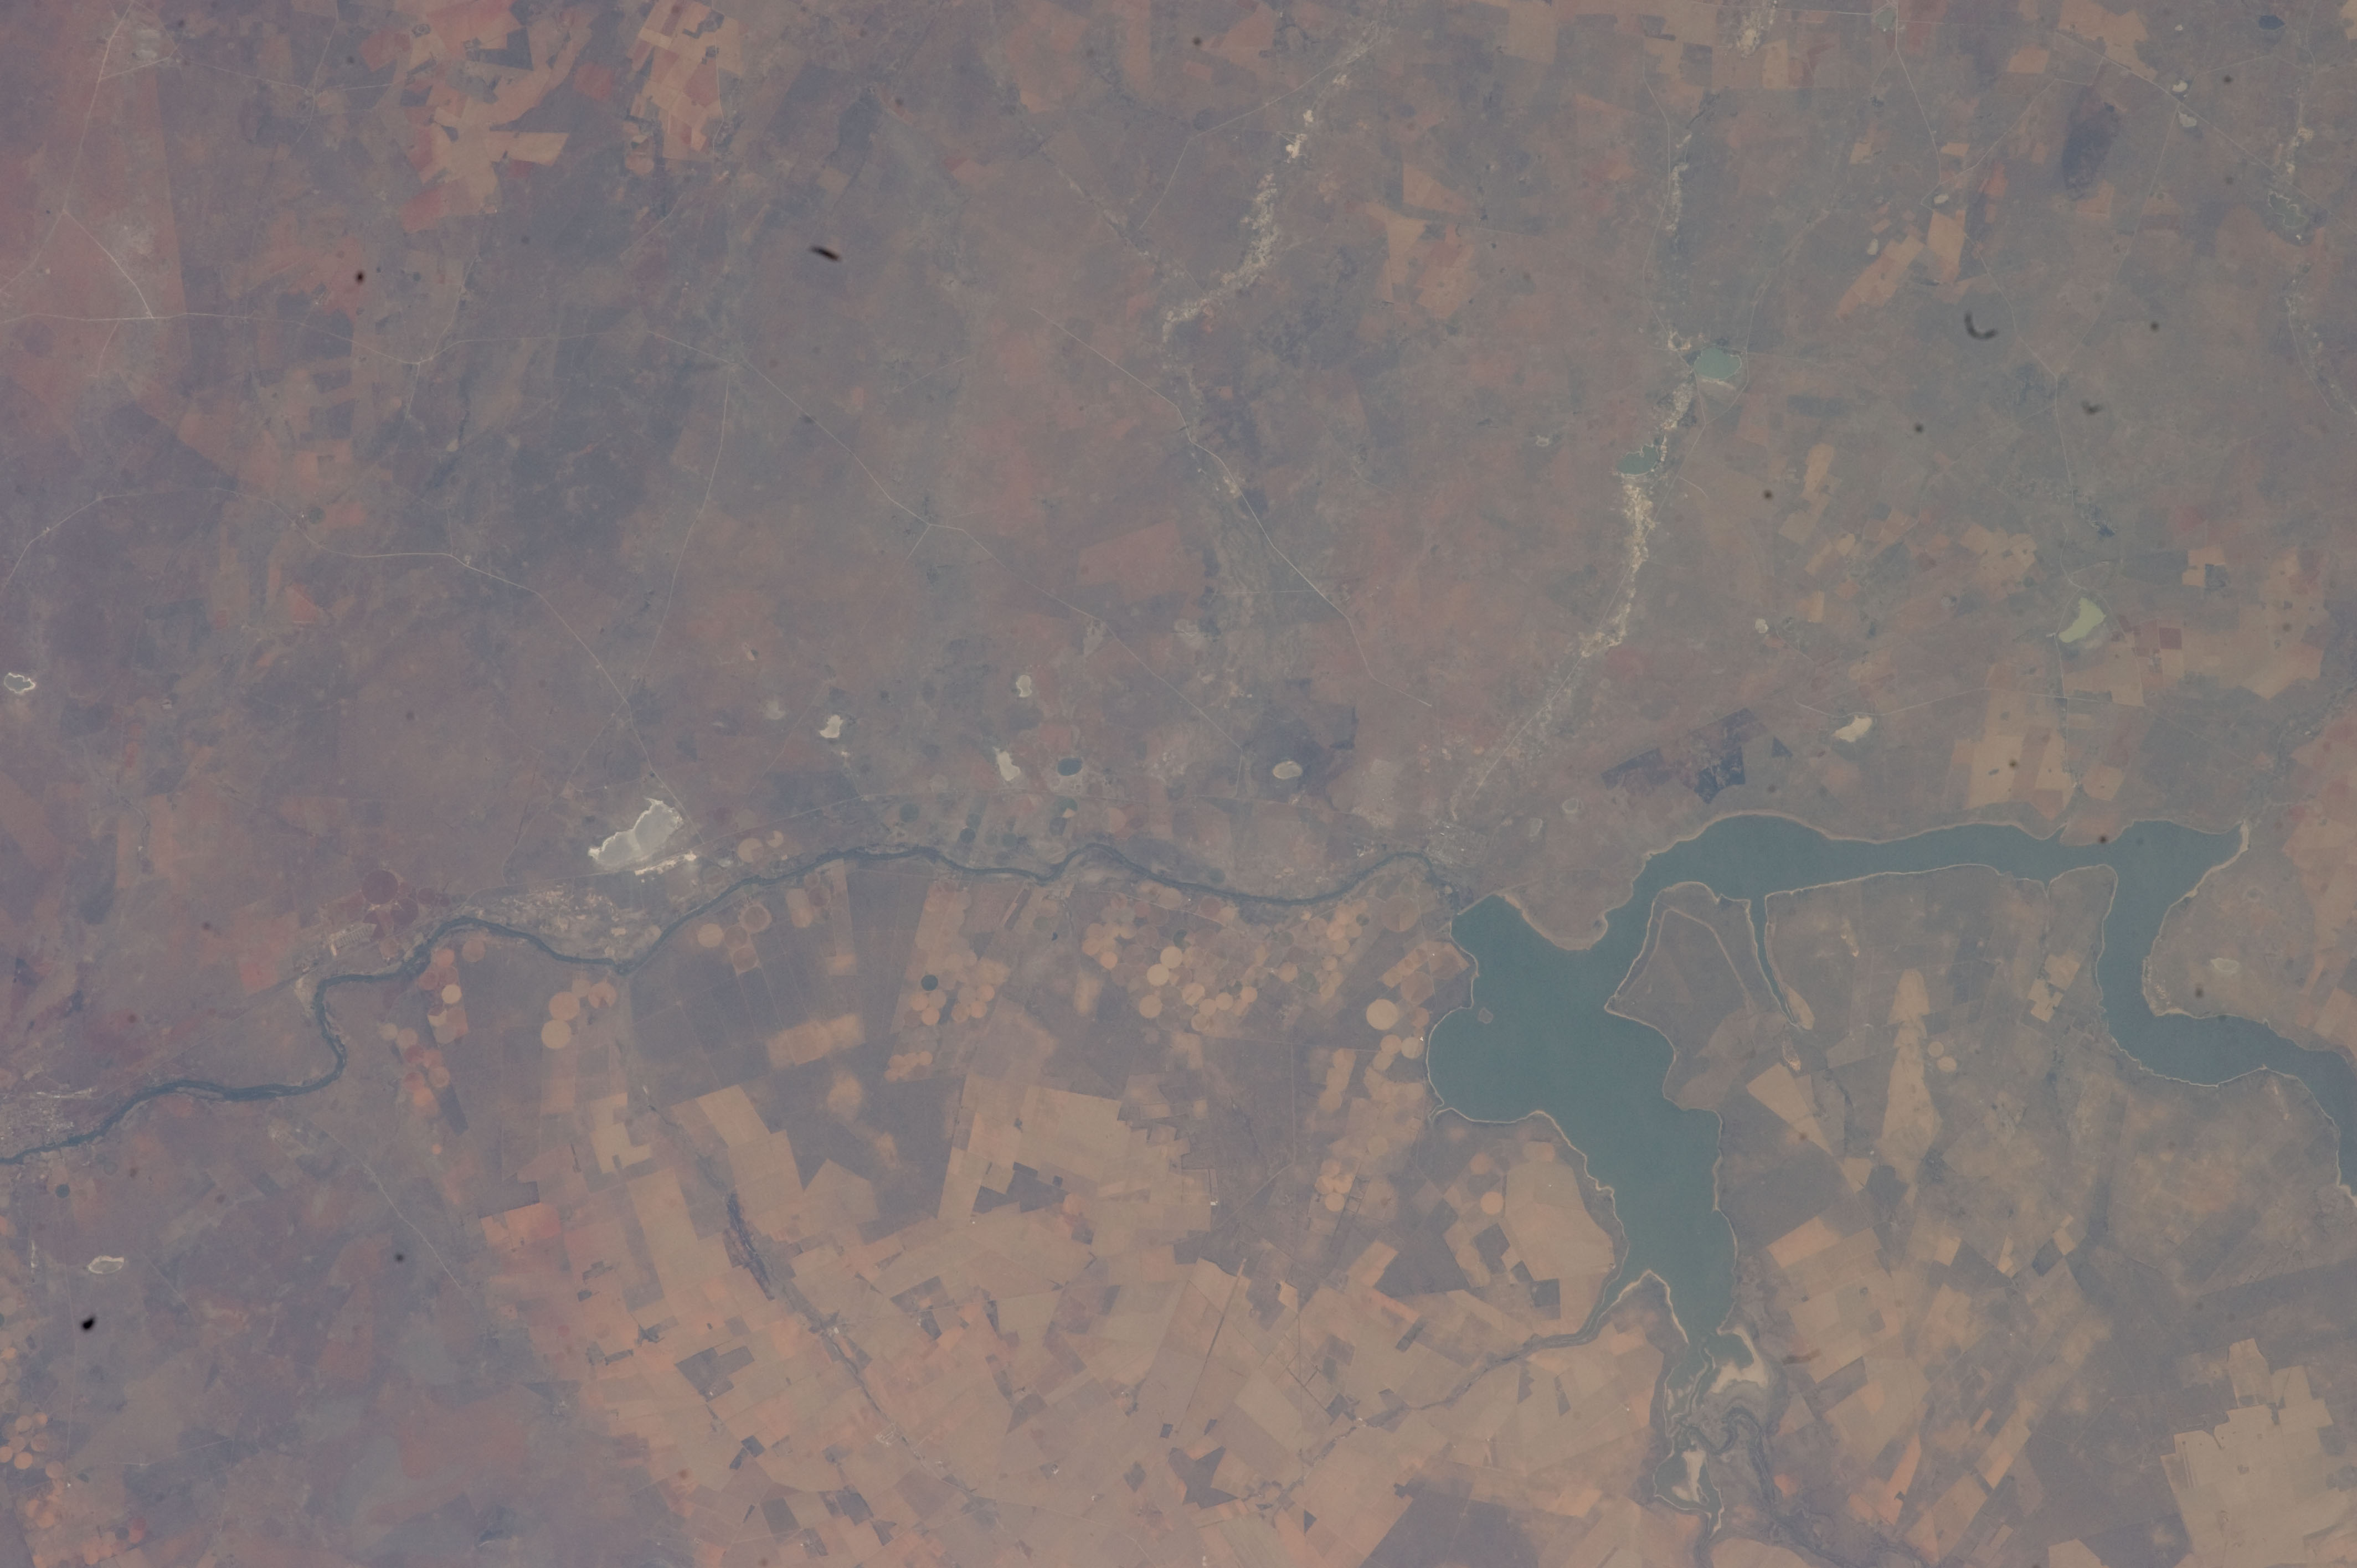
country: REPUBLIC SOUTH AFRICA
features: BLOEMHOF RES., AGR., BLOEMHOF
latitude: -27.7
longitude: 25.6
